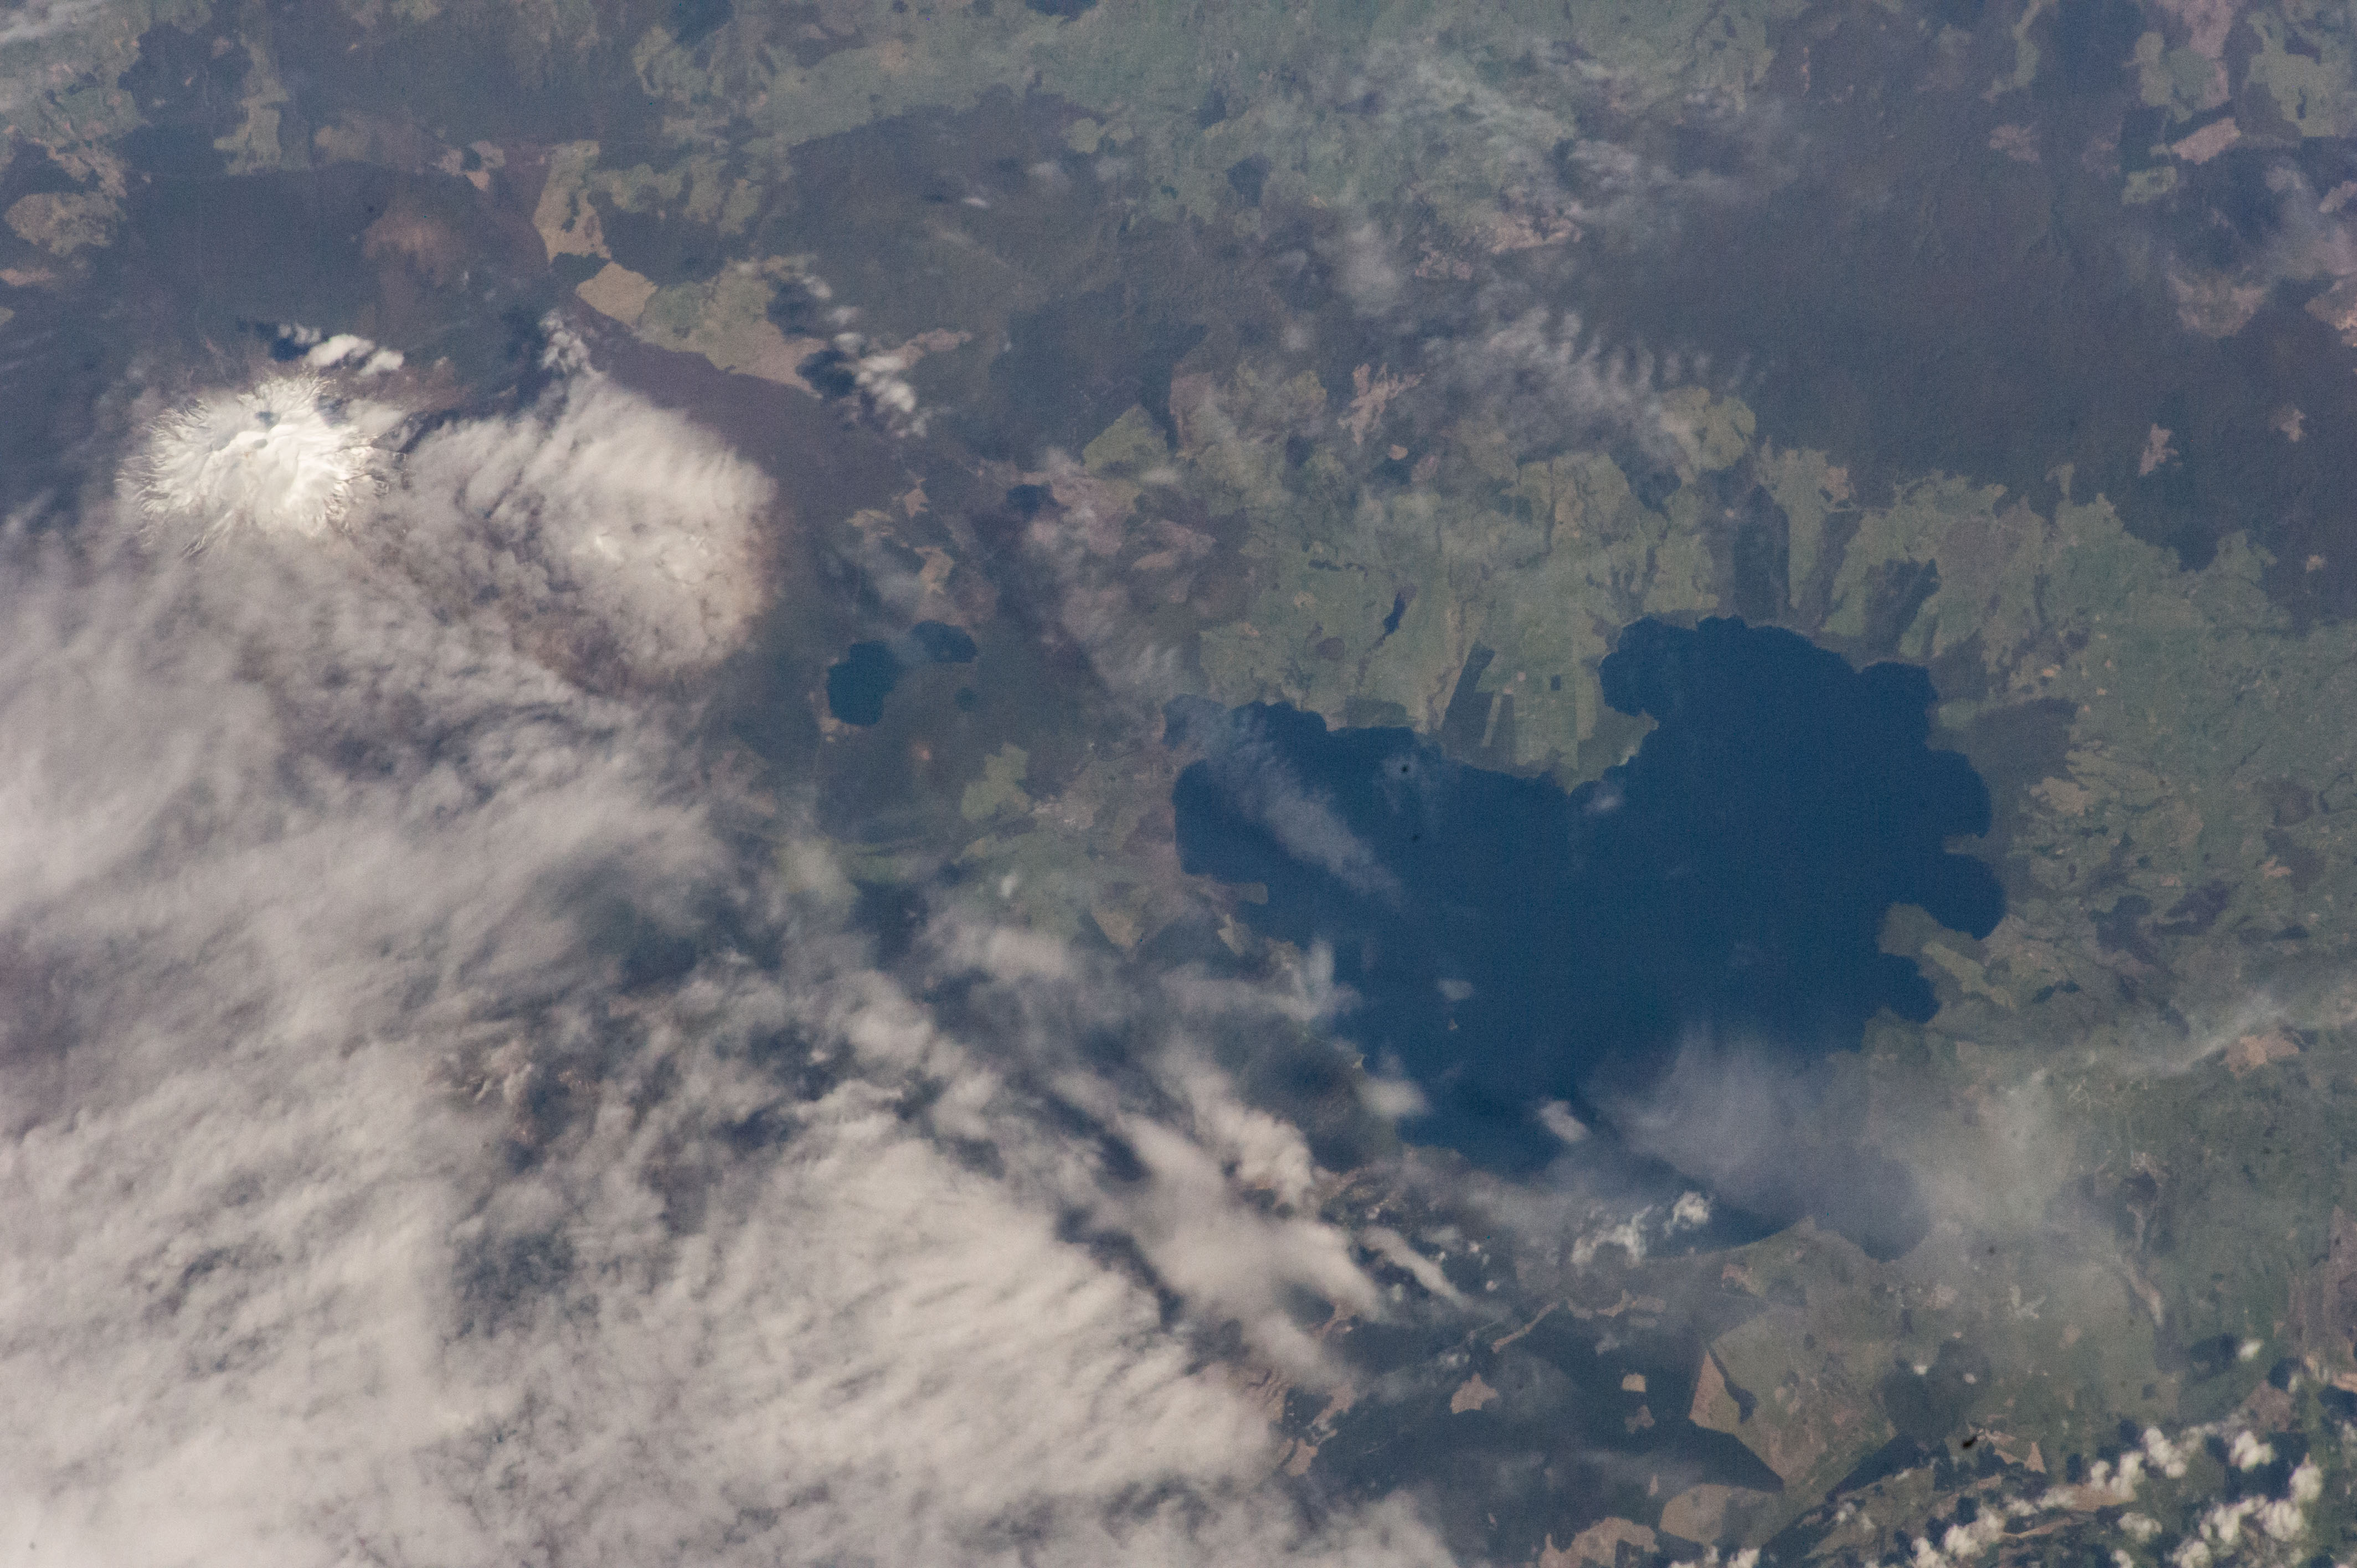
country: NEW ZEALAND-NI
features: L. TAUPO, L. ROTOAIRA, N. I.
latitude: -39.0
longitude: 175.8
